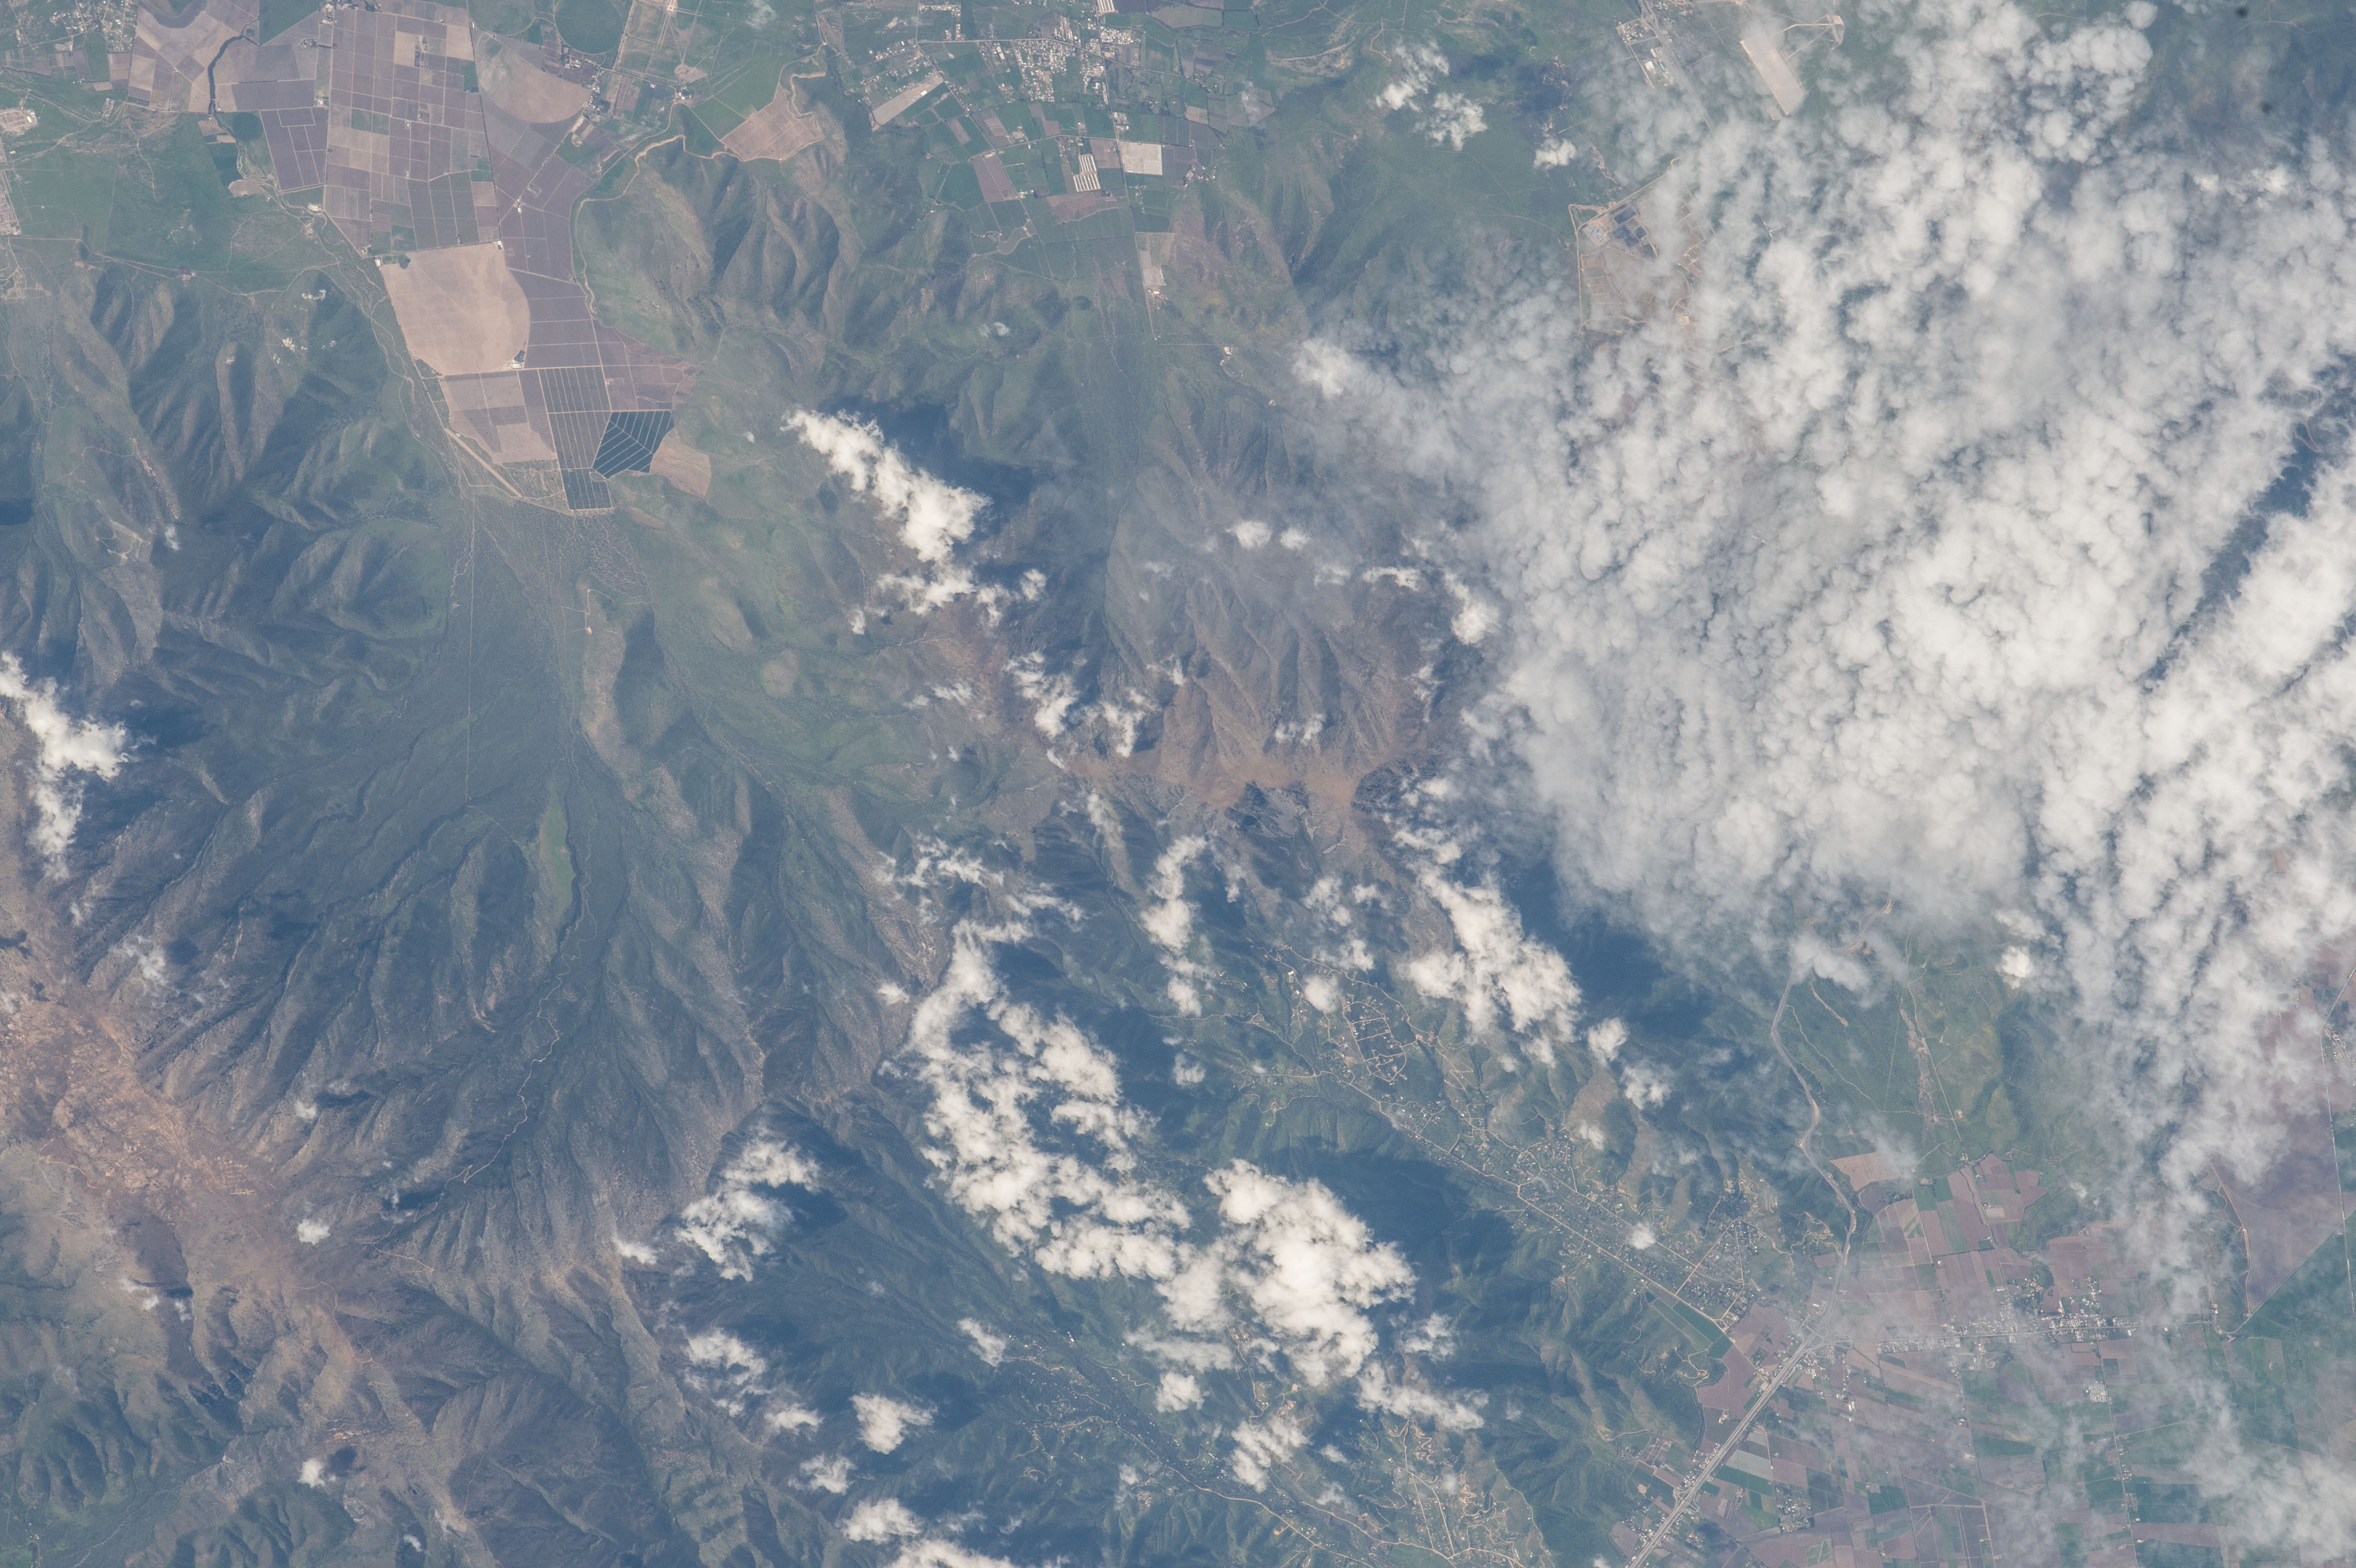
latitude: -33.4
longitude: -71.0
